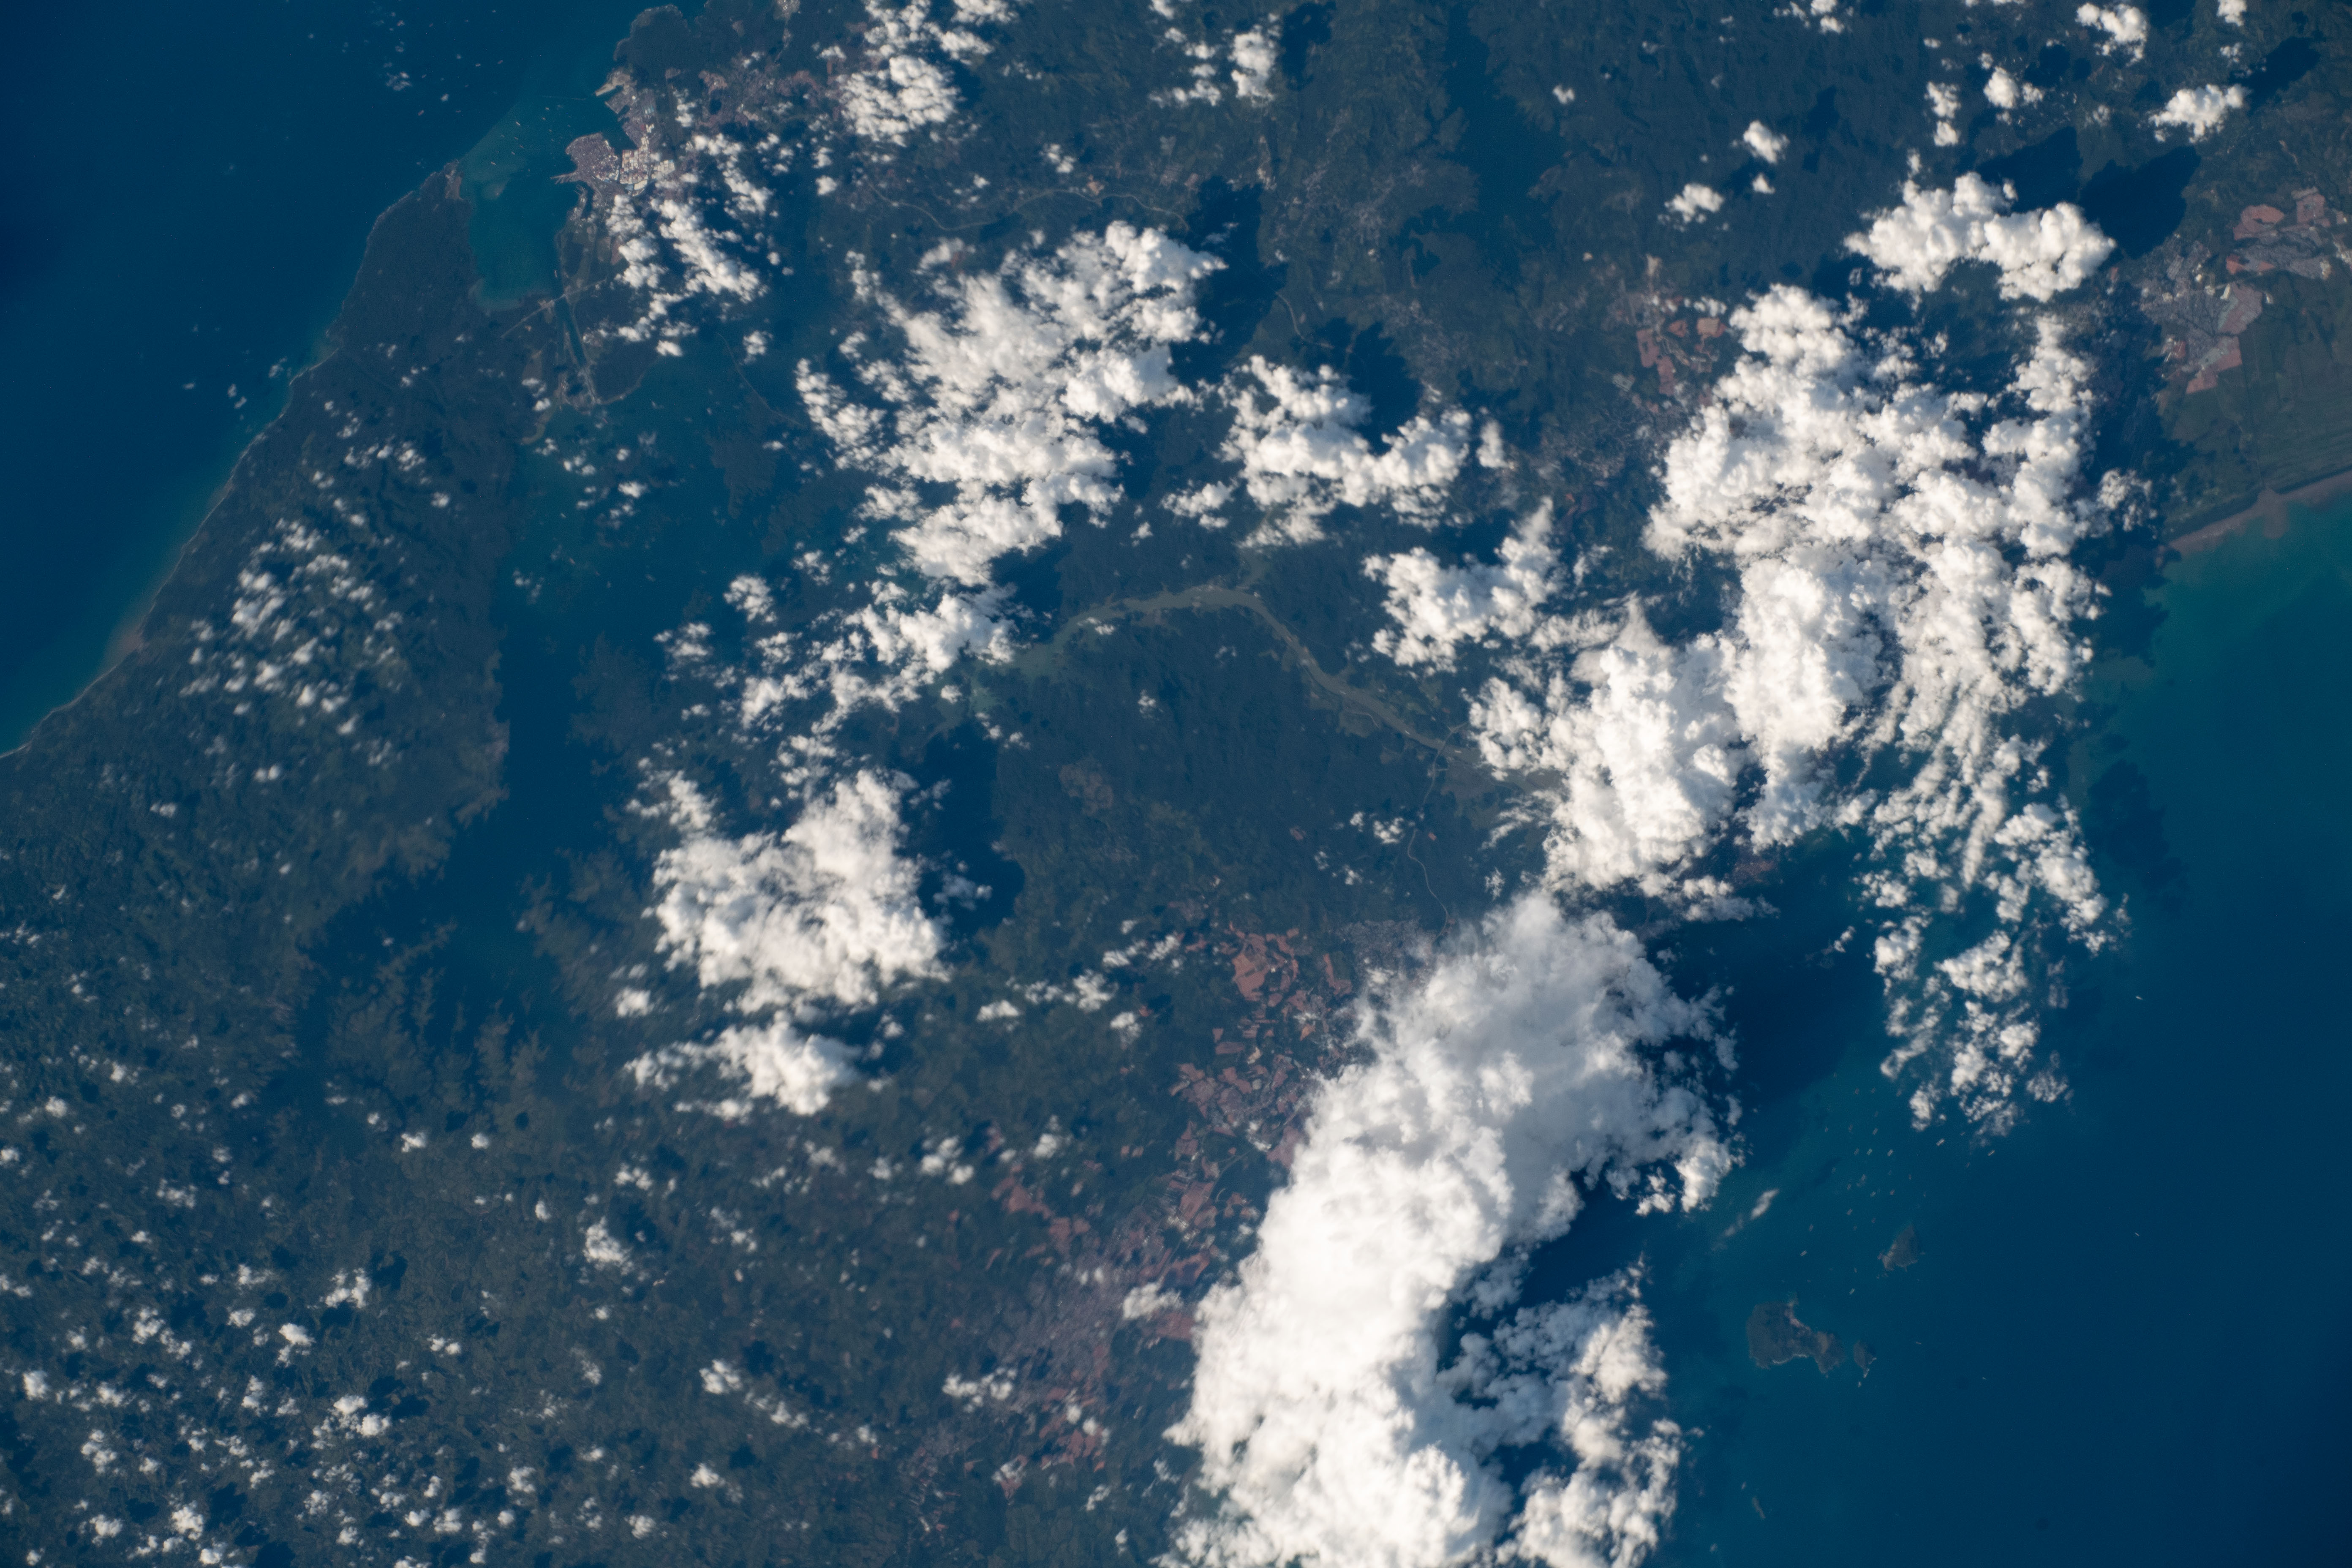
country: PANAMA
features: PANAMA, LAGO GATUN, SOBERANIA NATINAL PARK
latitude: 9.1
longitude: -79.7
